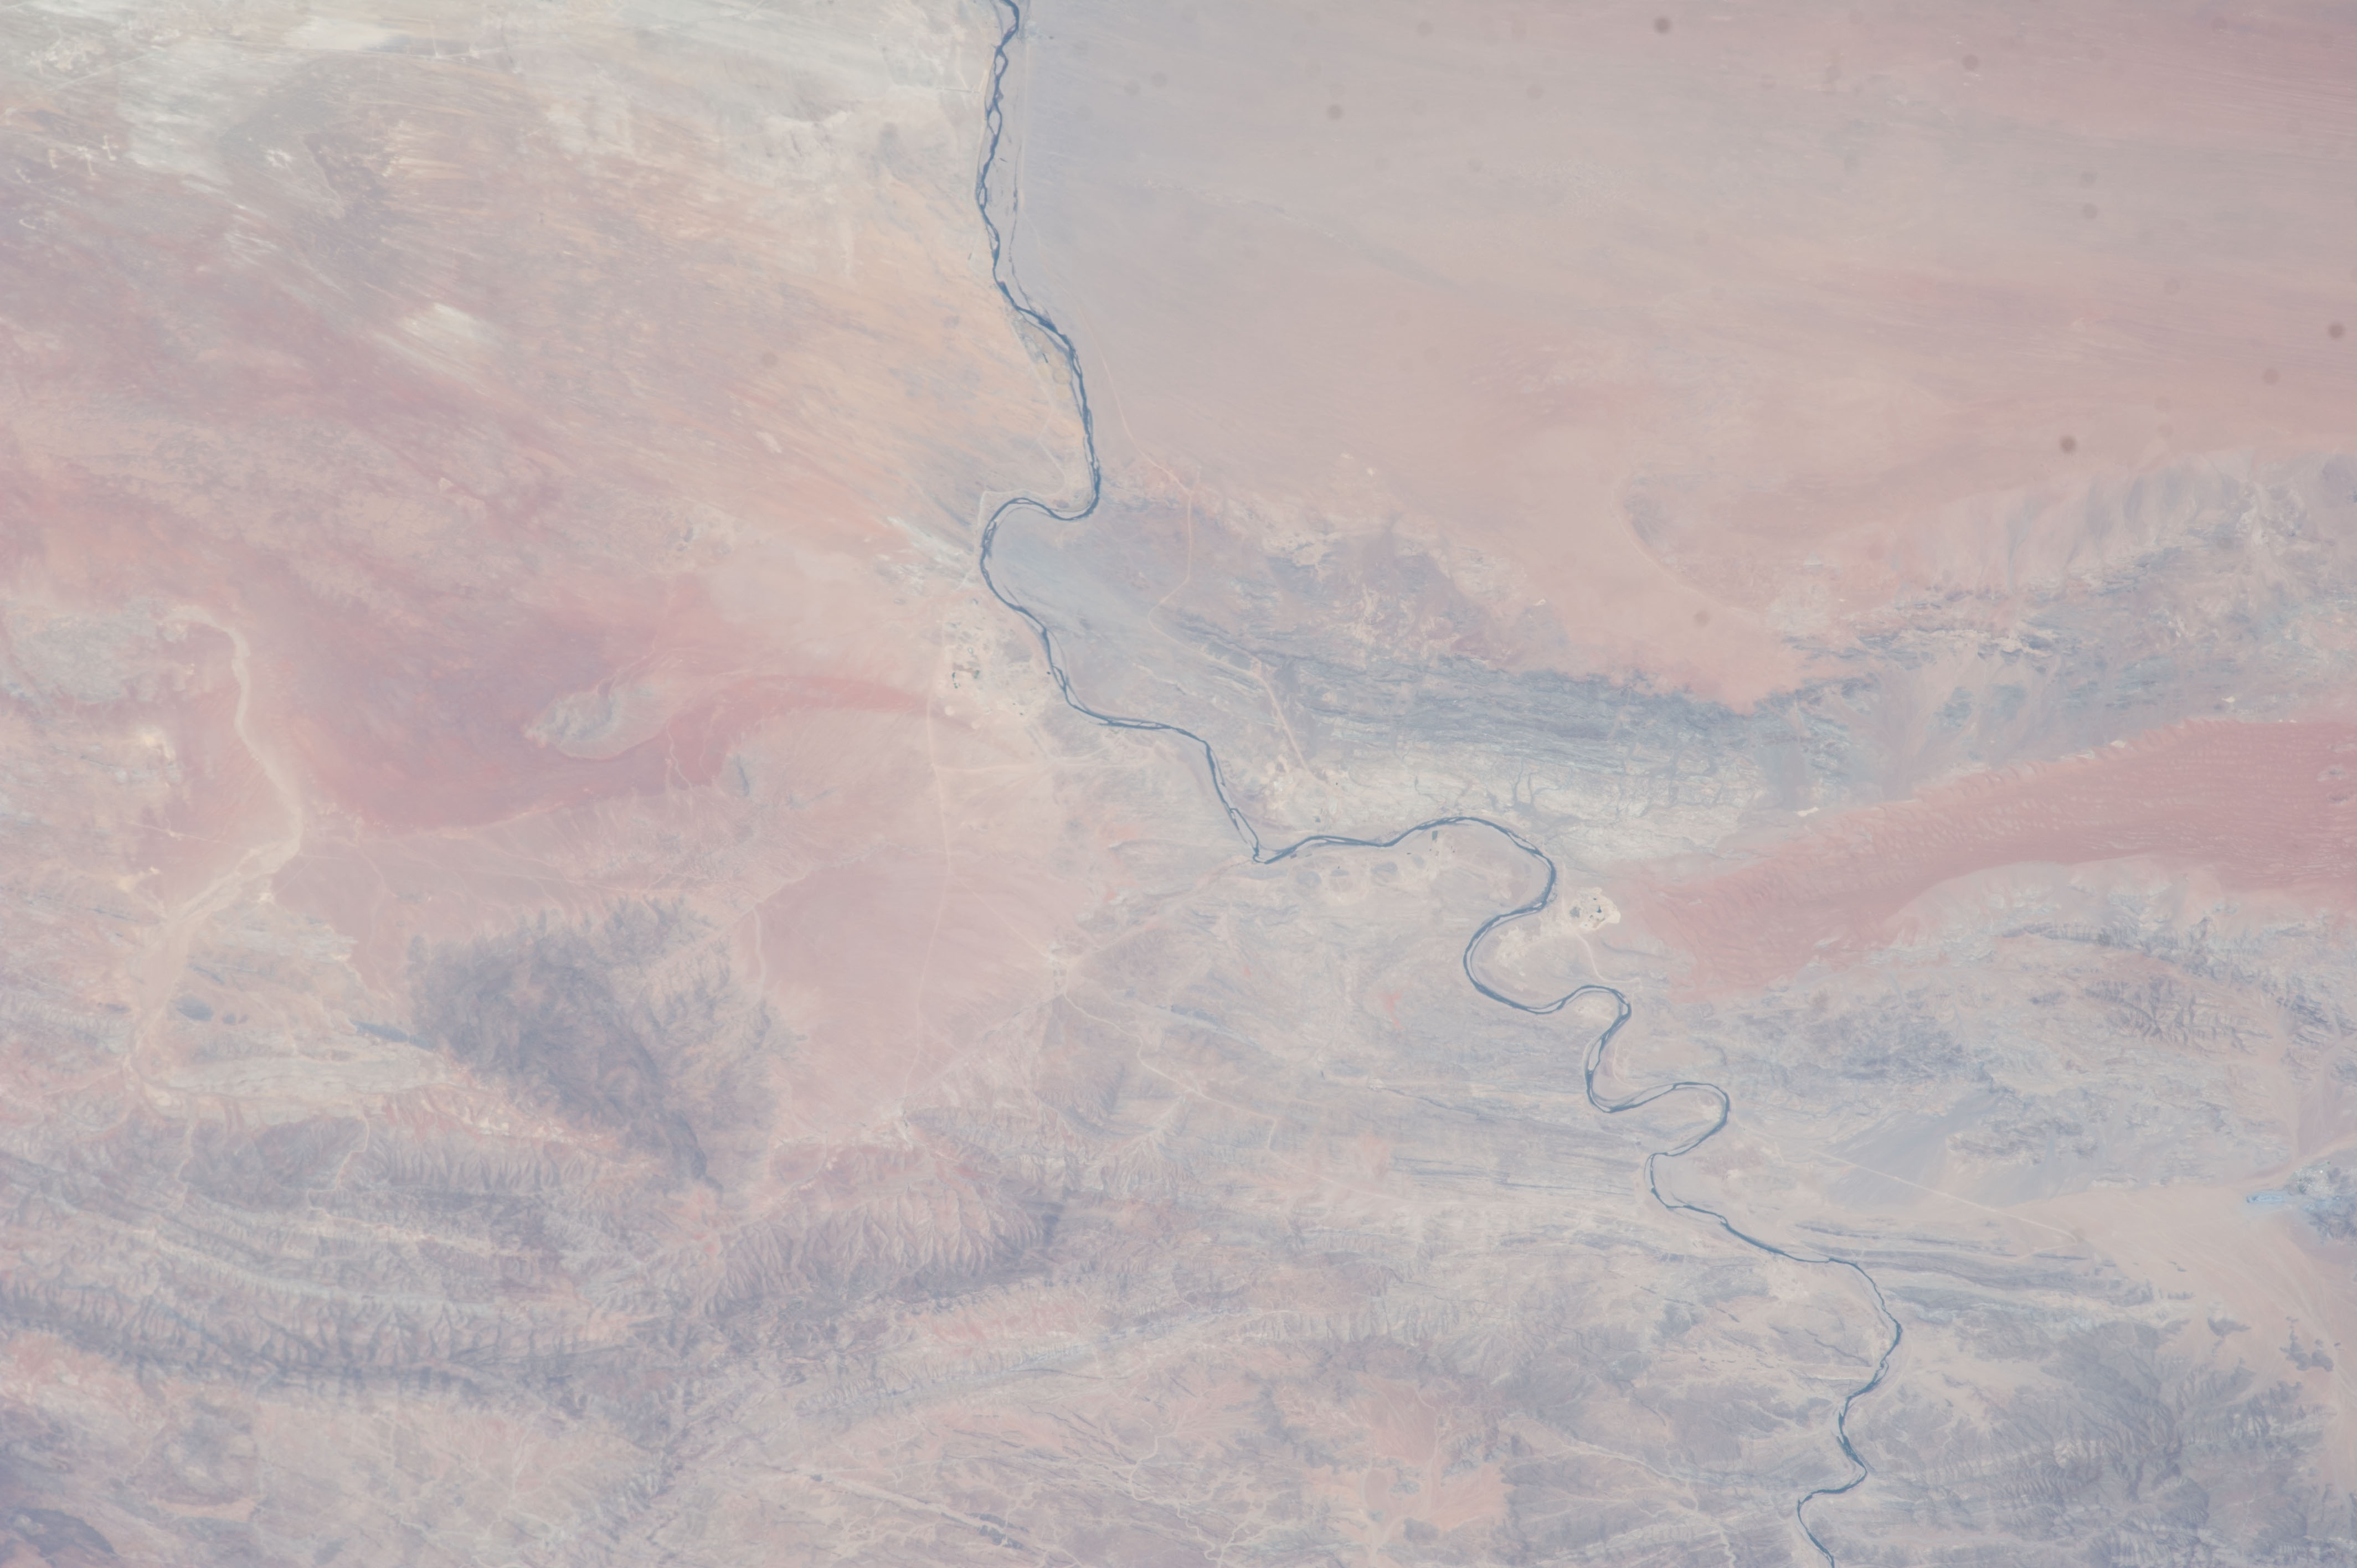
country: REPUBLIC SOUTH AFRICA
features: DESERT, SAND DUNES, ORANGE R.
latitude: -28.3
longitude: 16.9
